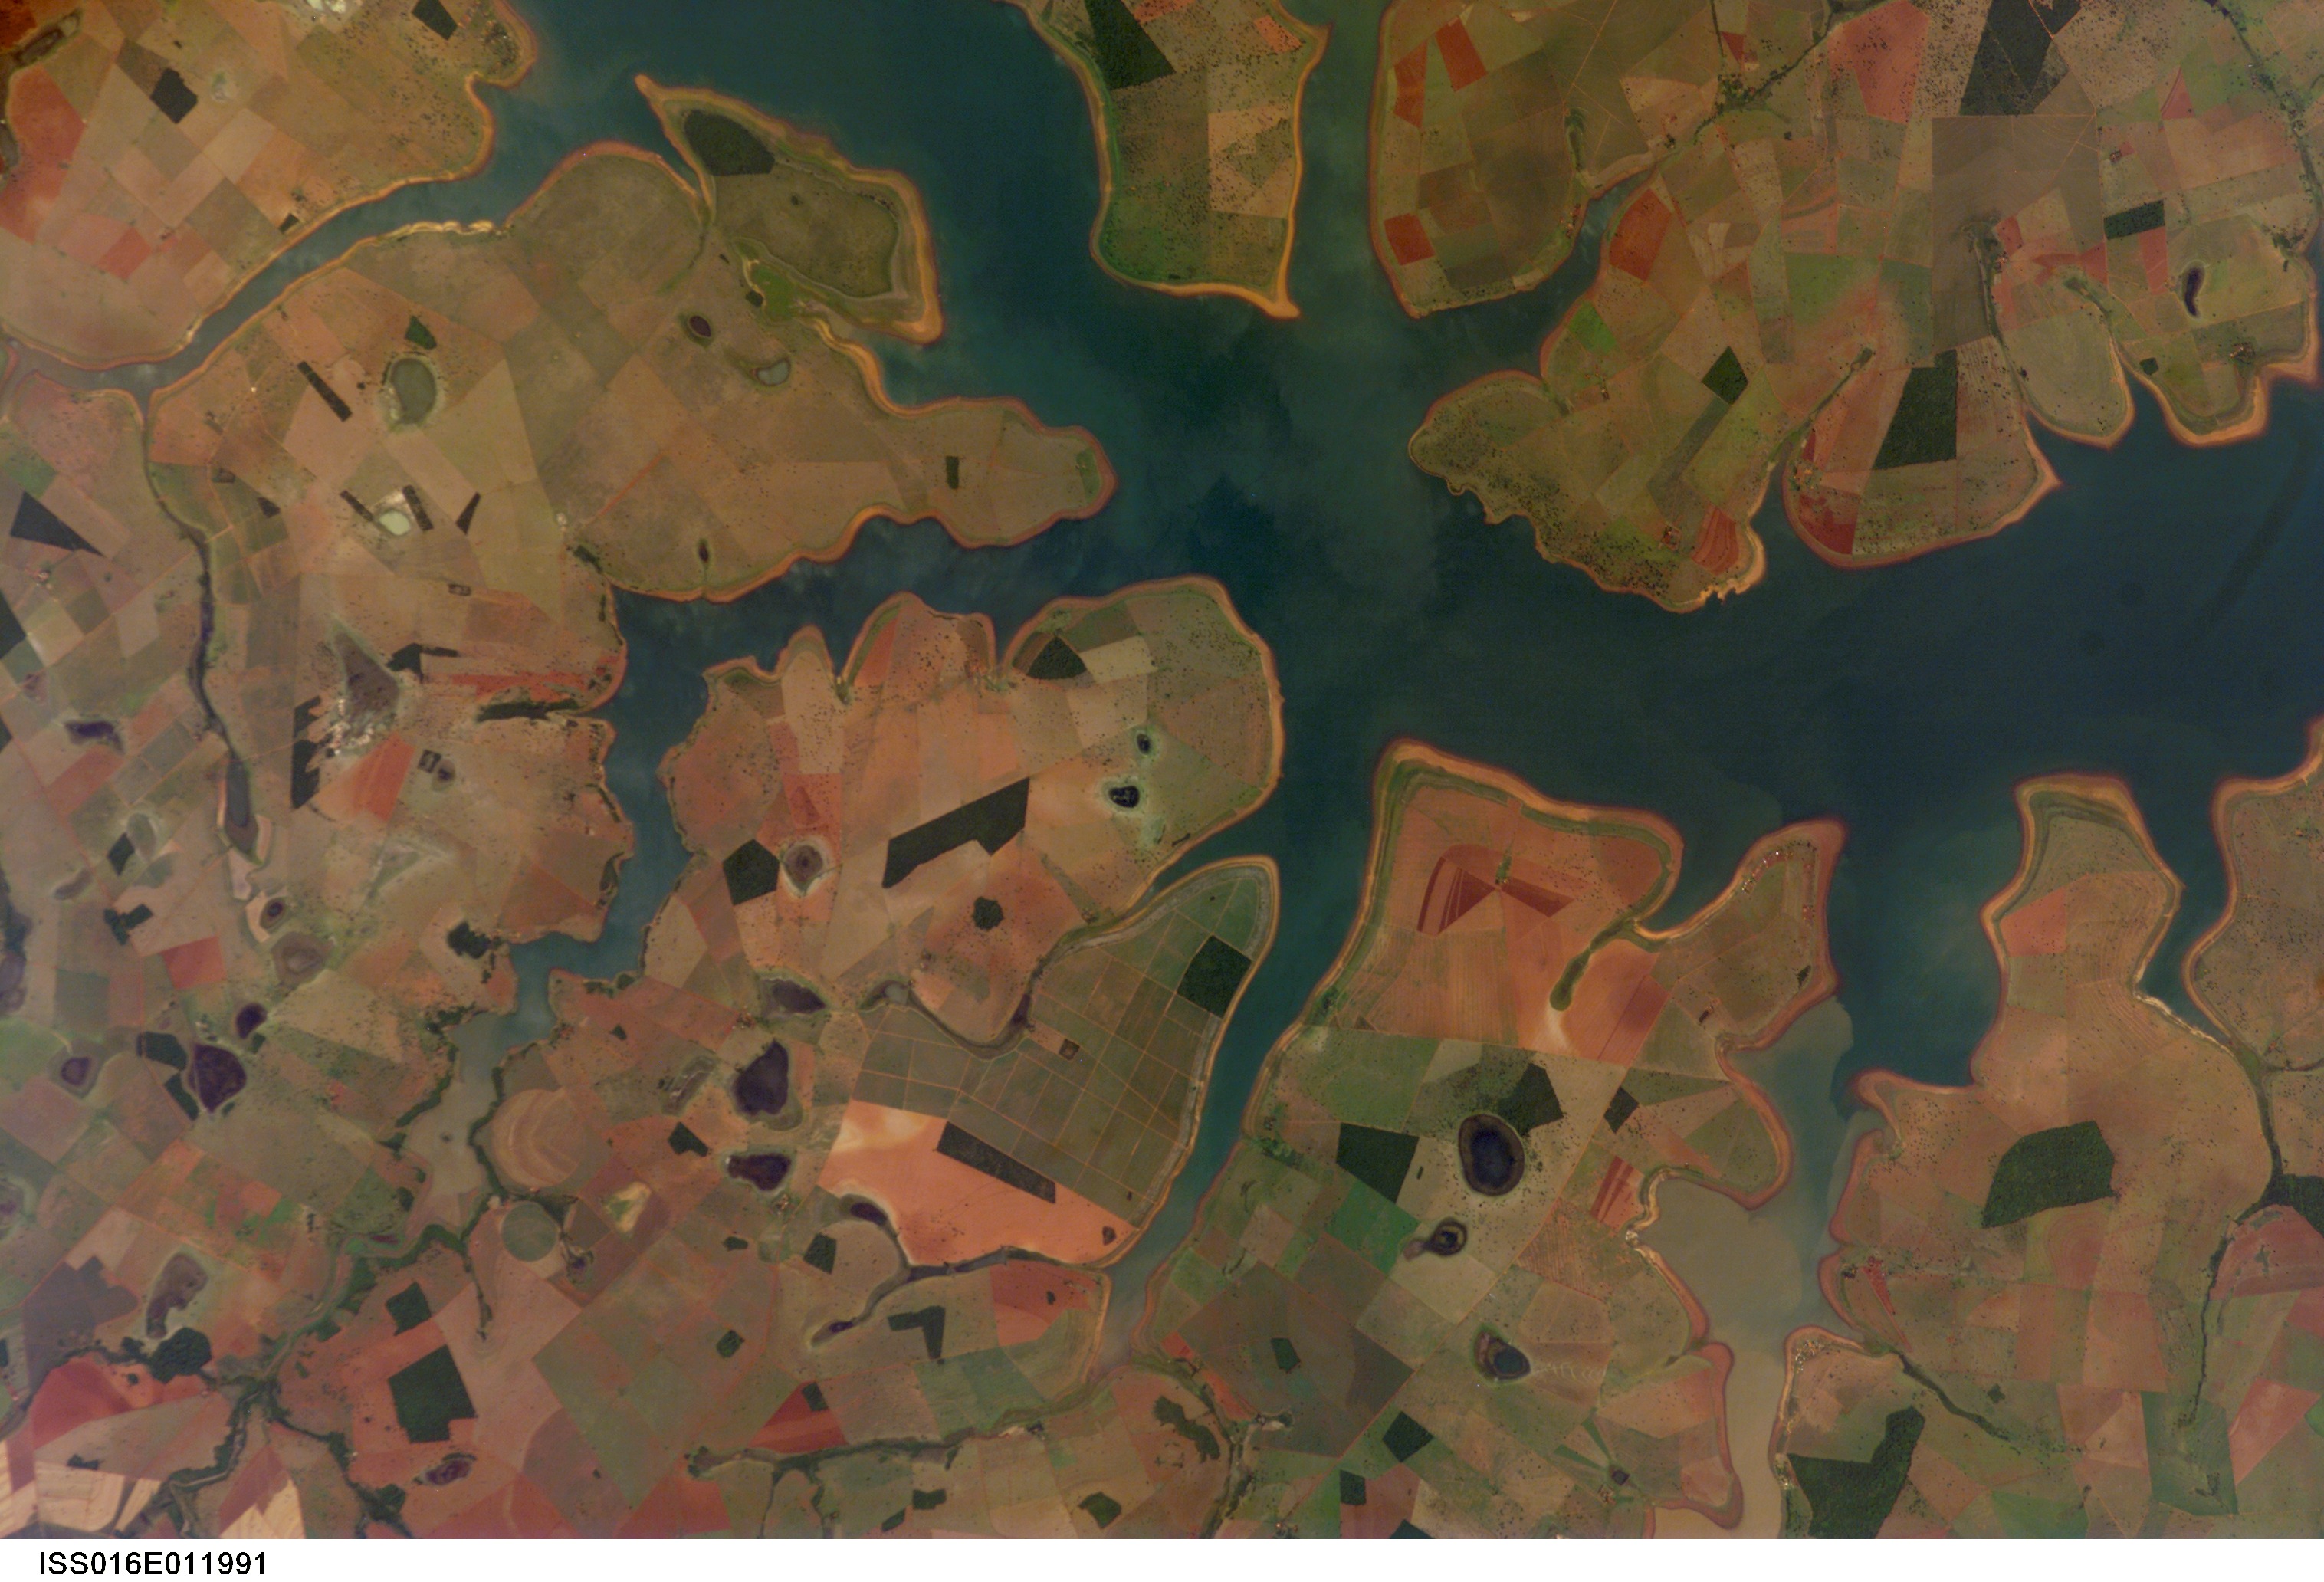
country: BRAZIL
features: PARANAIBA R., AGR.
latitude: -18.8
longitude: -50.4
